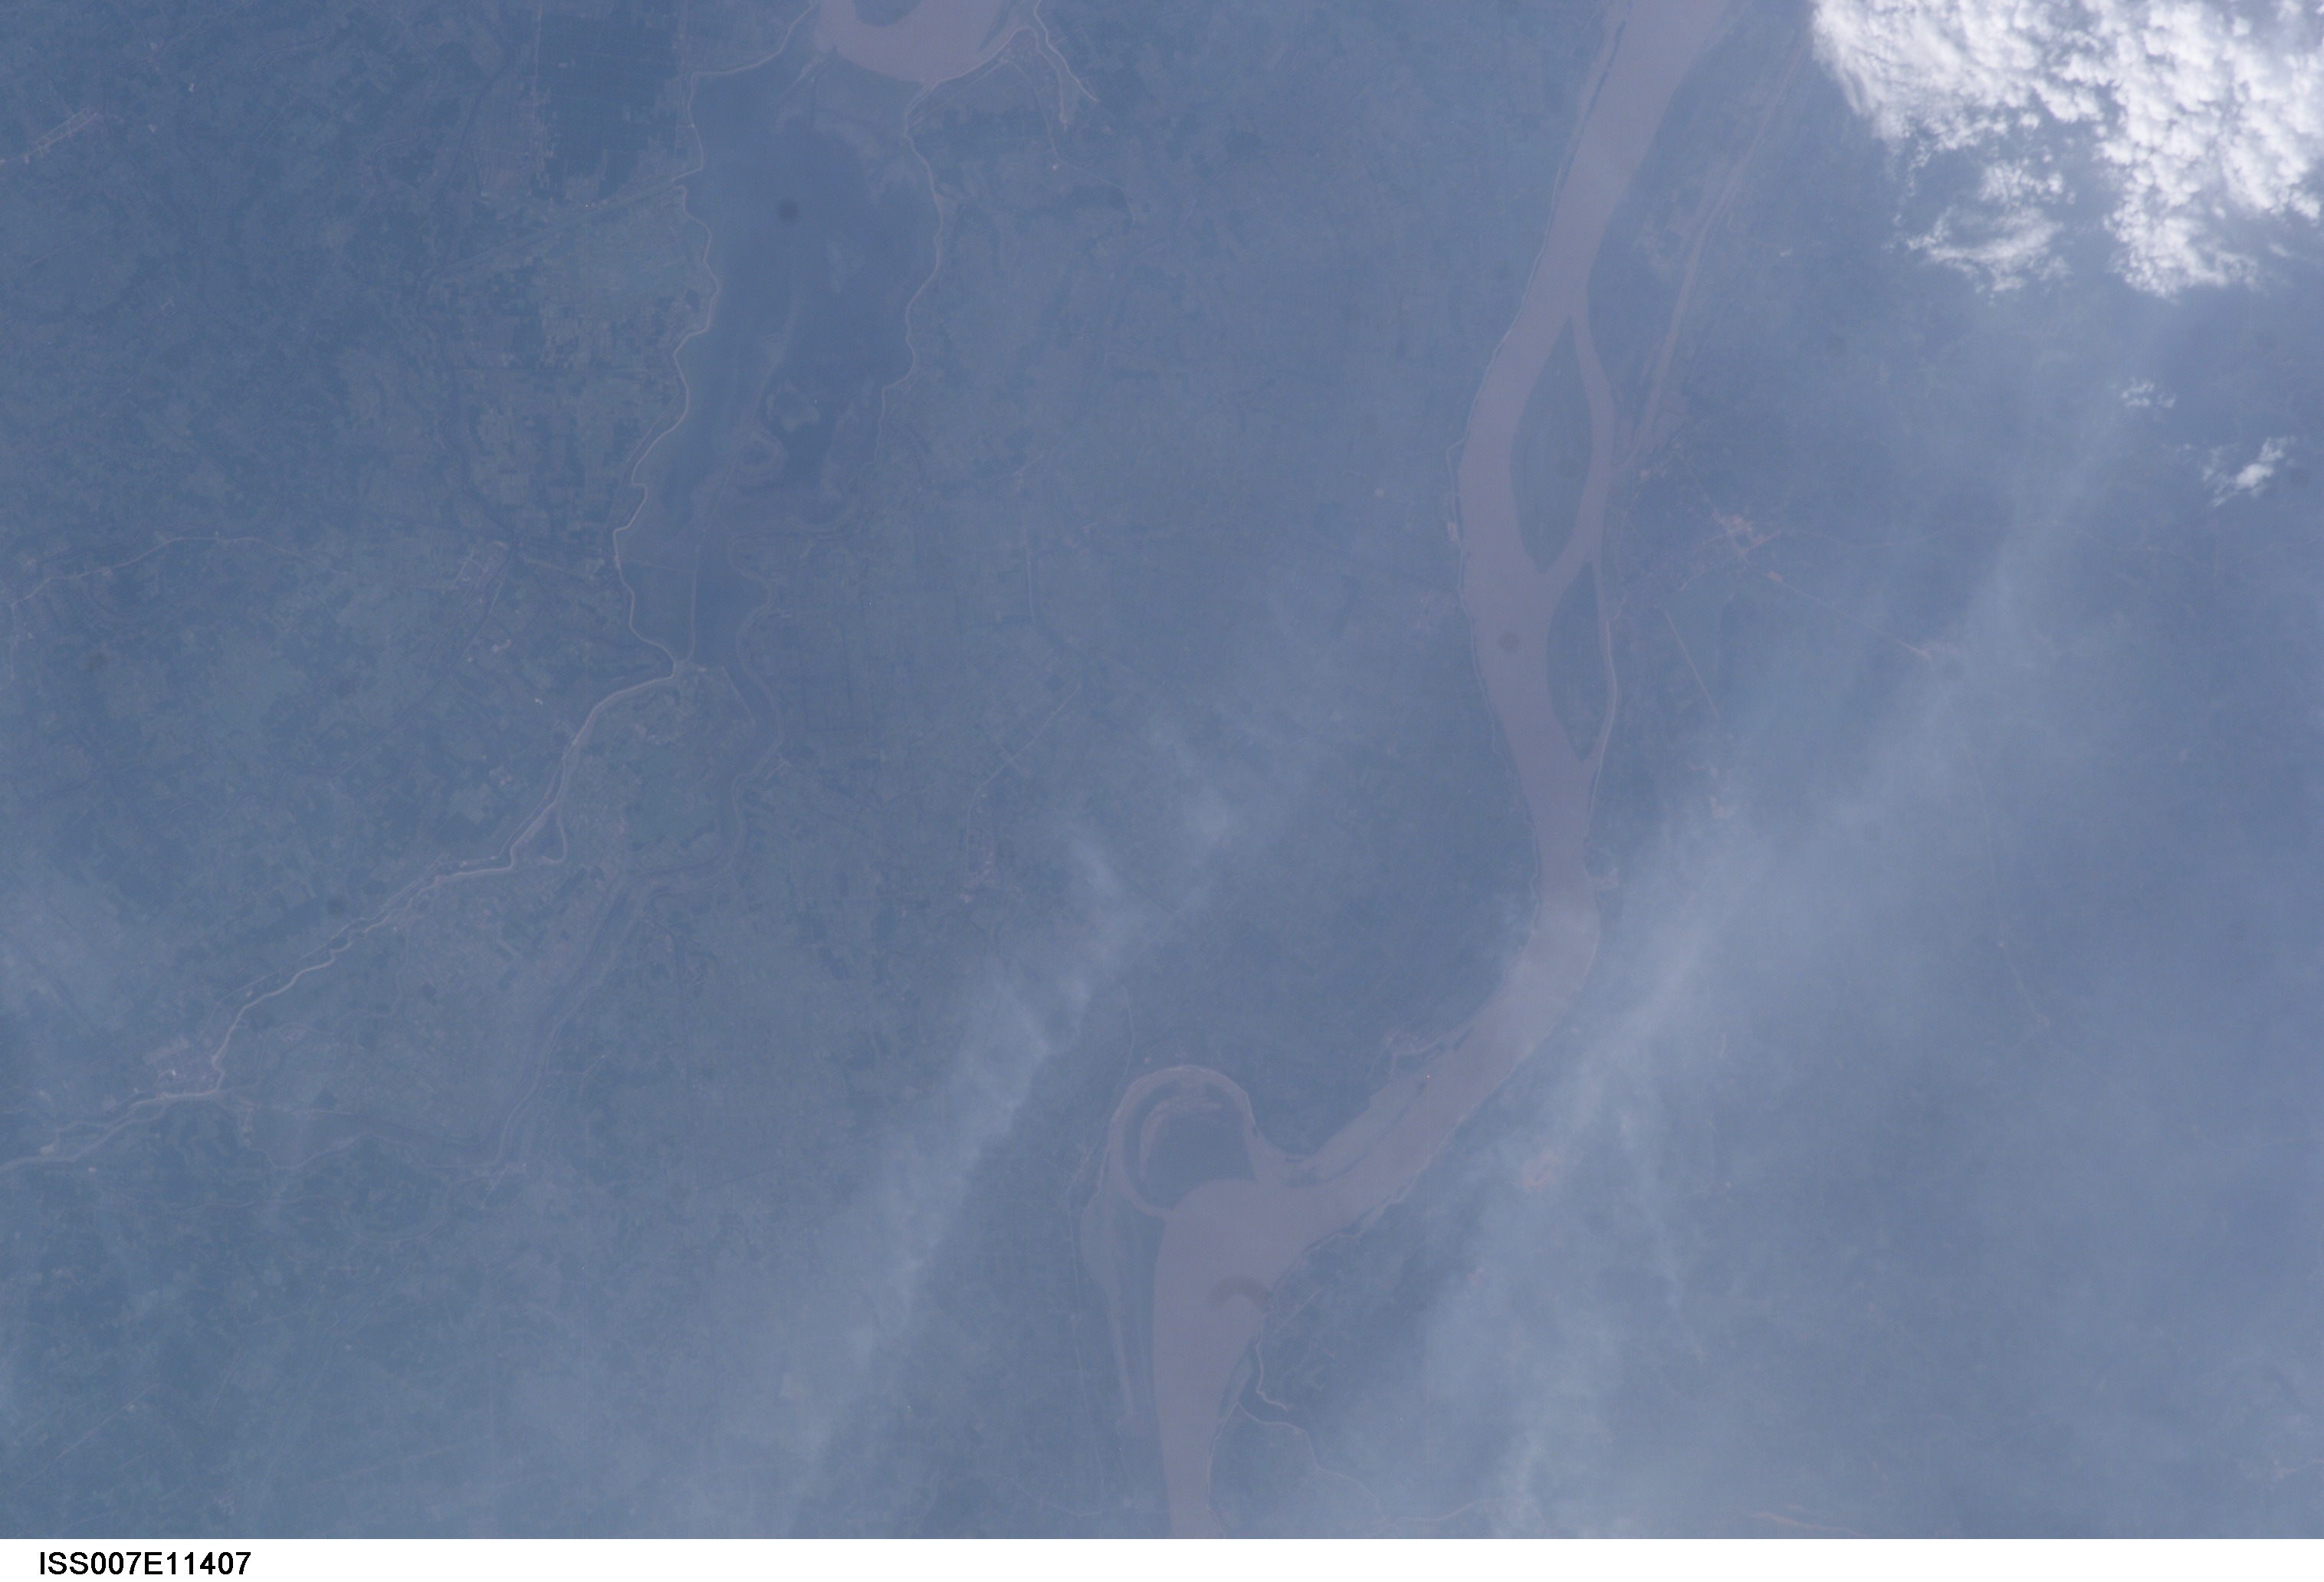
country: CHINA
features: YANGTZE RIVER, AGR., JIAYU
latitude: 30.5
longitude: 114.5
